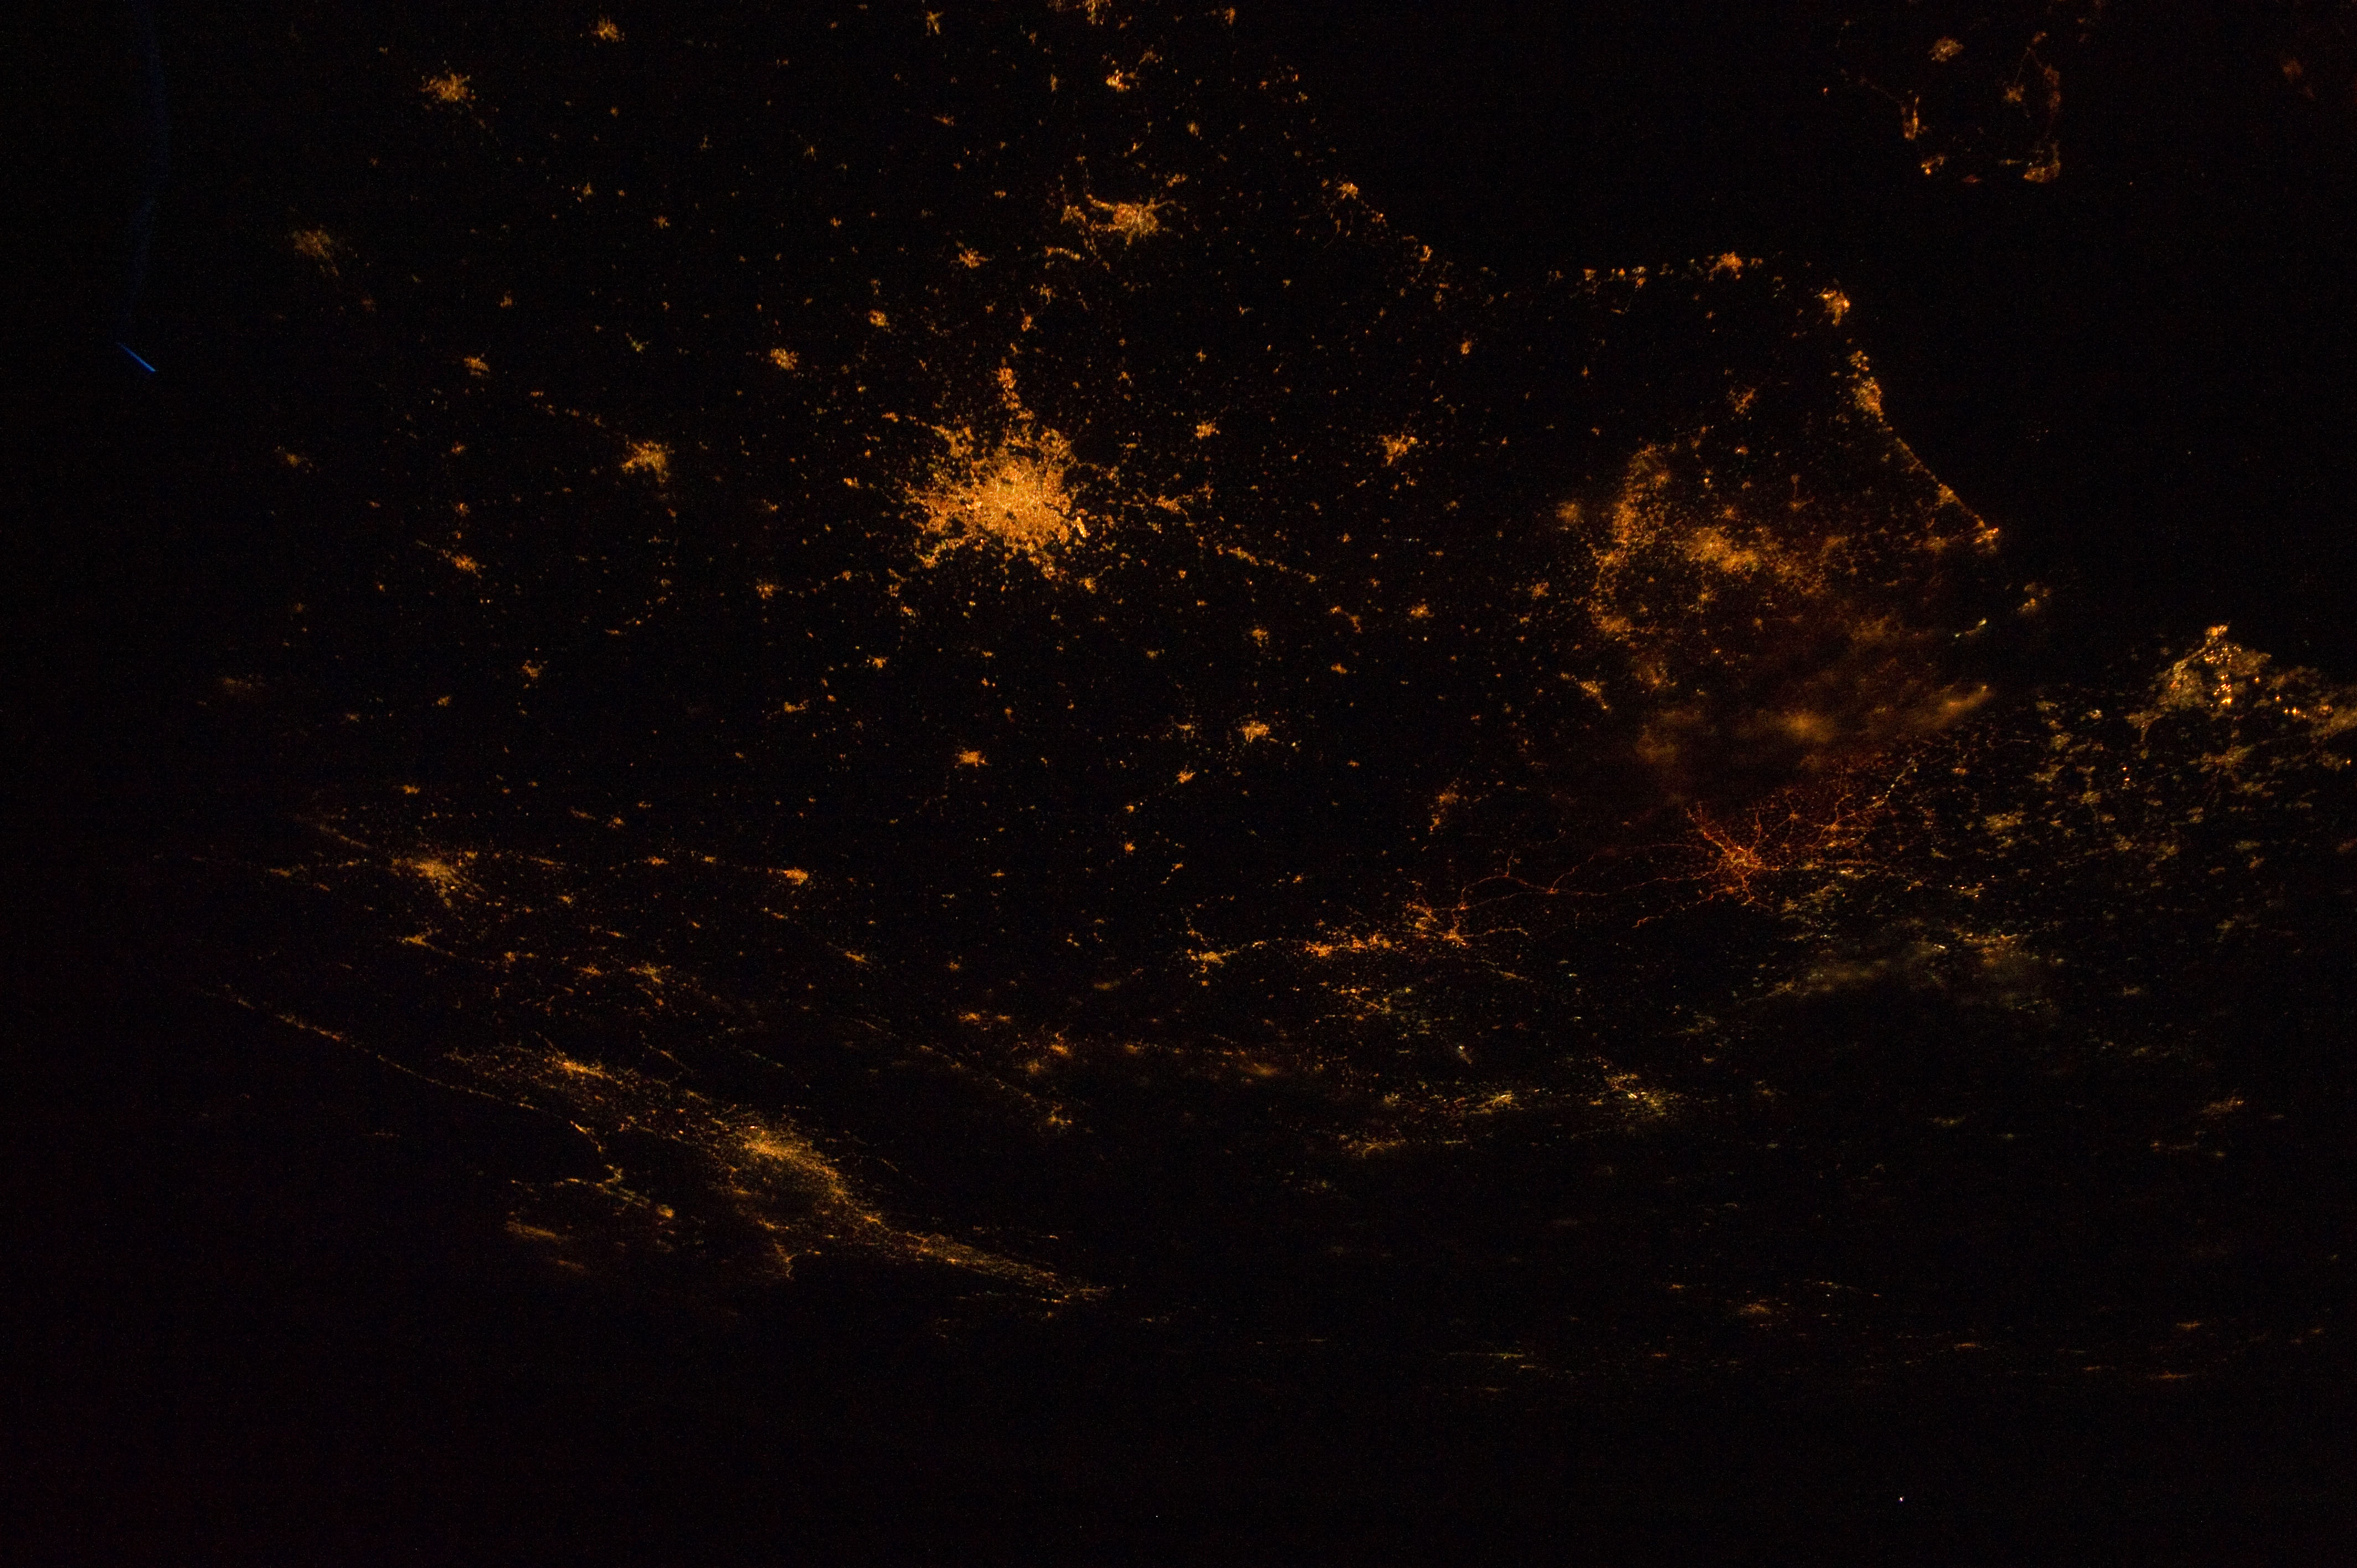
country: FRANCE
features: PAN- NW. EUROPE AT NIGHT, PARIS, BRUSSELS, MILAN
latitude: 50.0
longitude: 3.5
